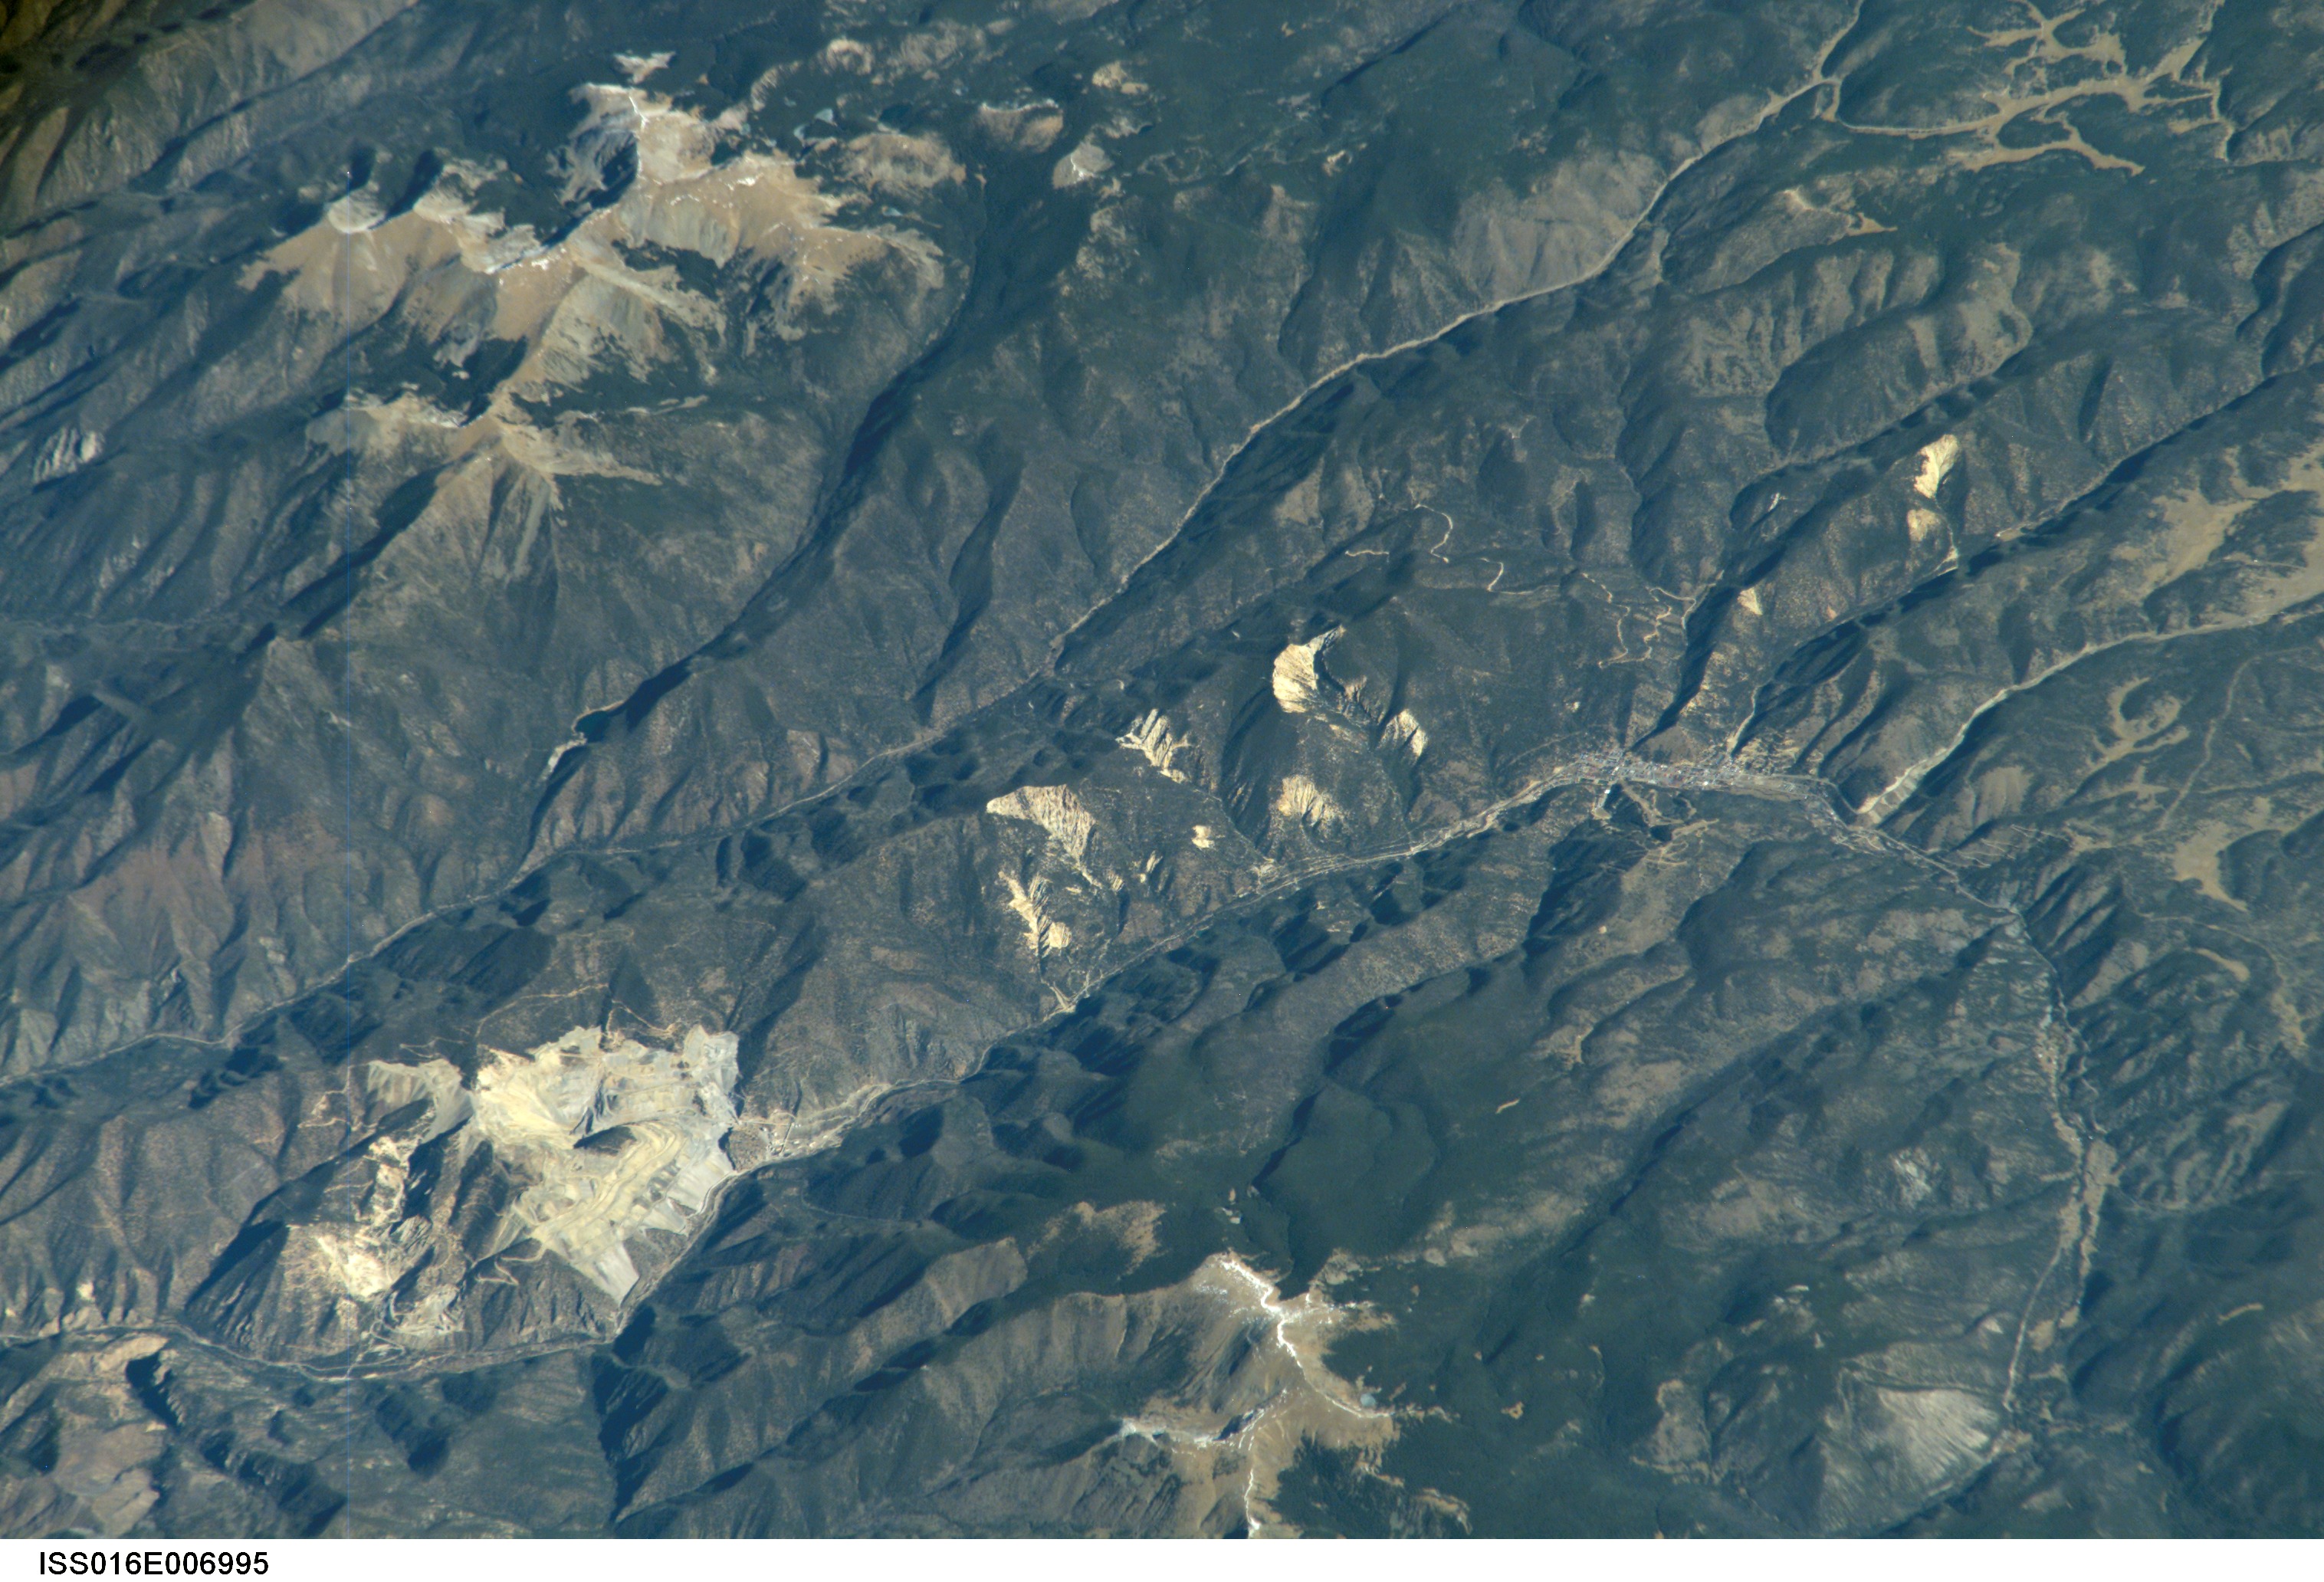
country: USA-NEW MEXICO
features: RED R., STRIP MINE, TAOS MTS.
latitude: 36.8
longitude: -105.4
